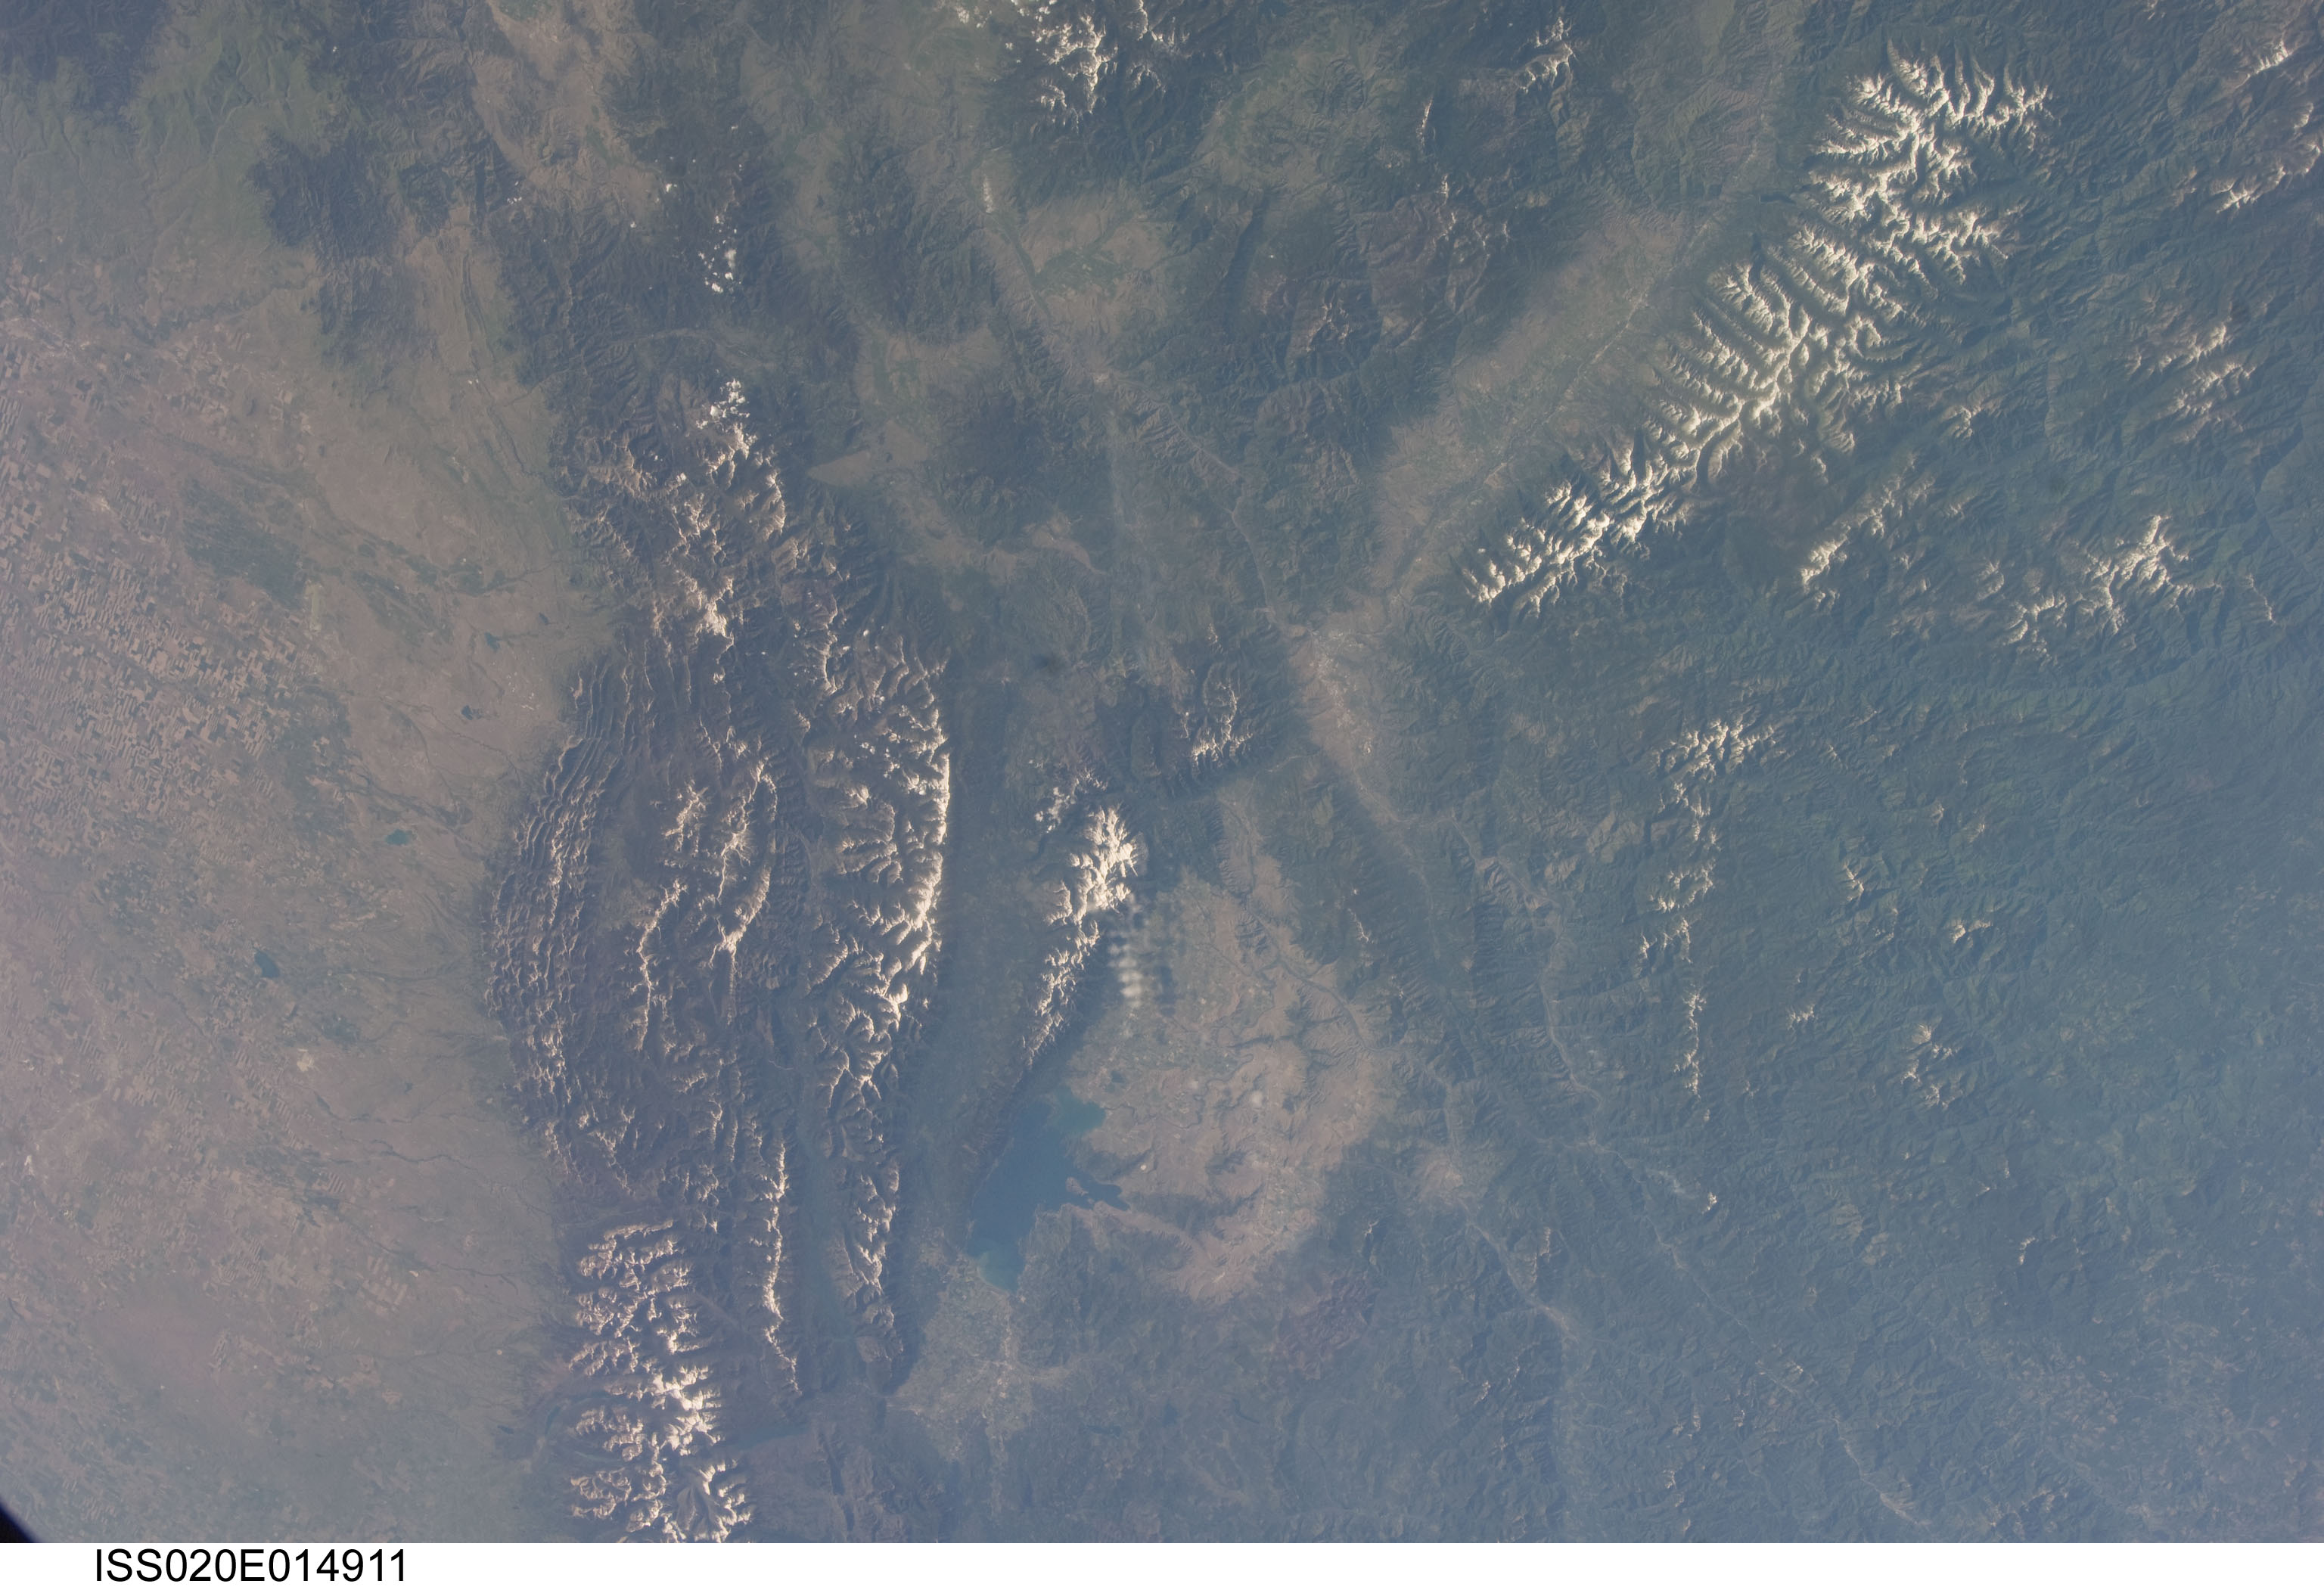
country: USA-MONTANA
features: FLATHEAD NATIONAL FOREST,MISSOULA,FLATHEAD LAKE,BITTERROOT MOUNTAIN RANGE,LOLO NATIONAL FOREST,BITTERROOT RIVER,FLATHEAD RESERVATION
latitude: 47.0
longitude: -114.0
